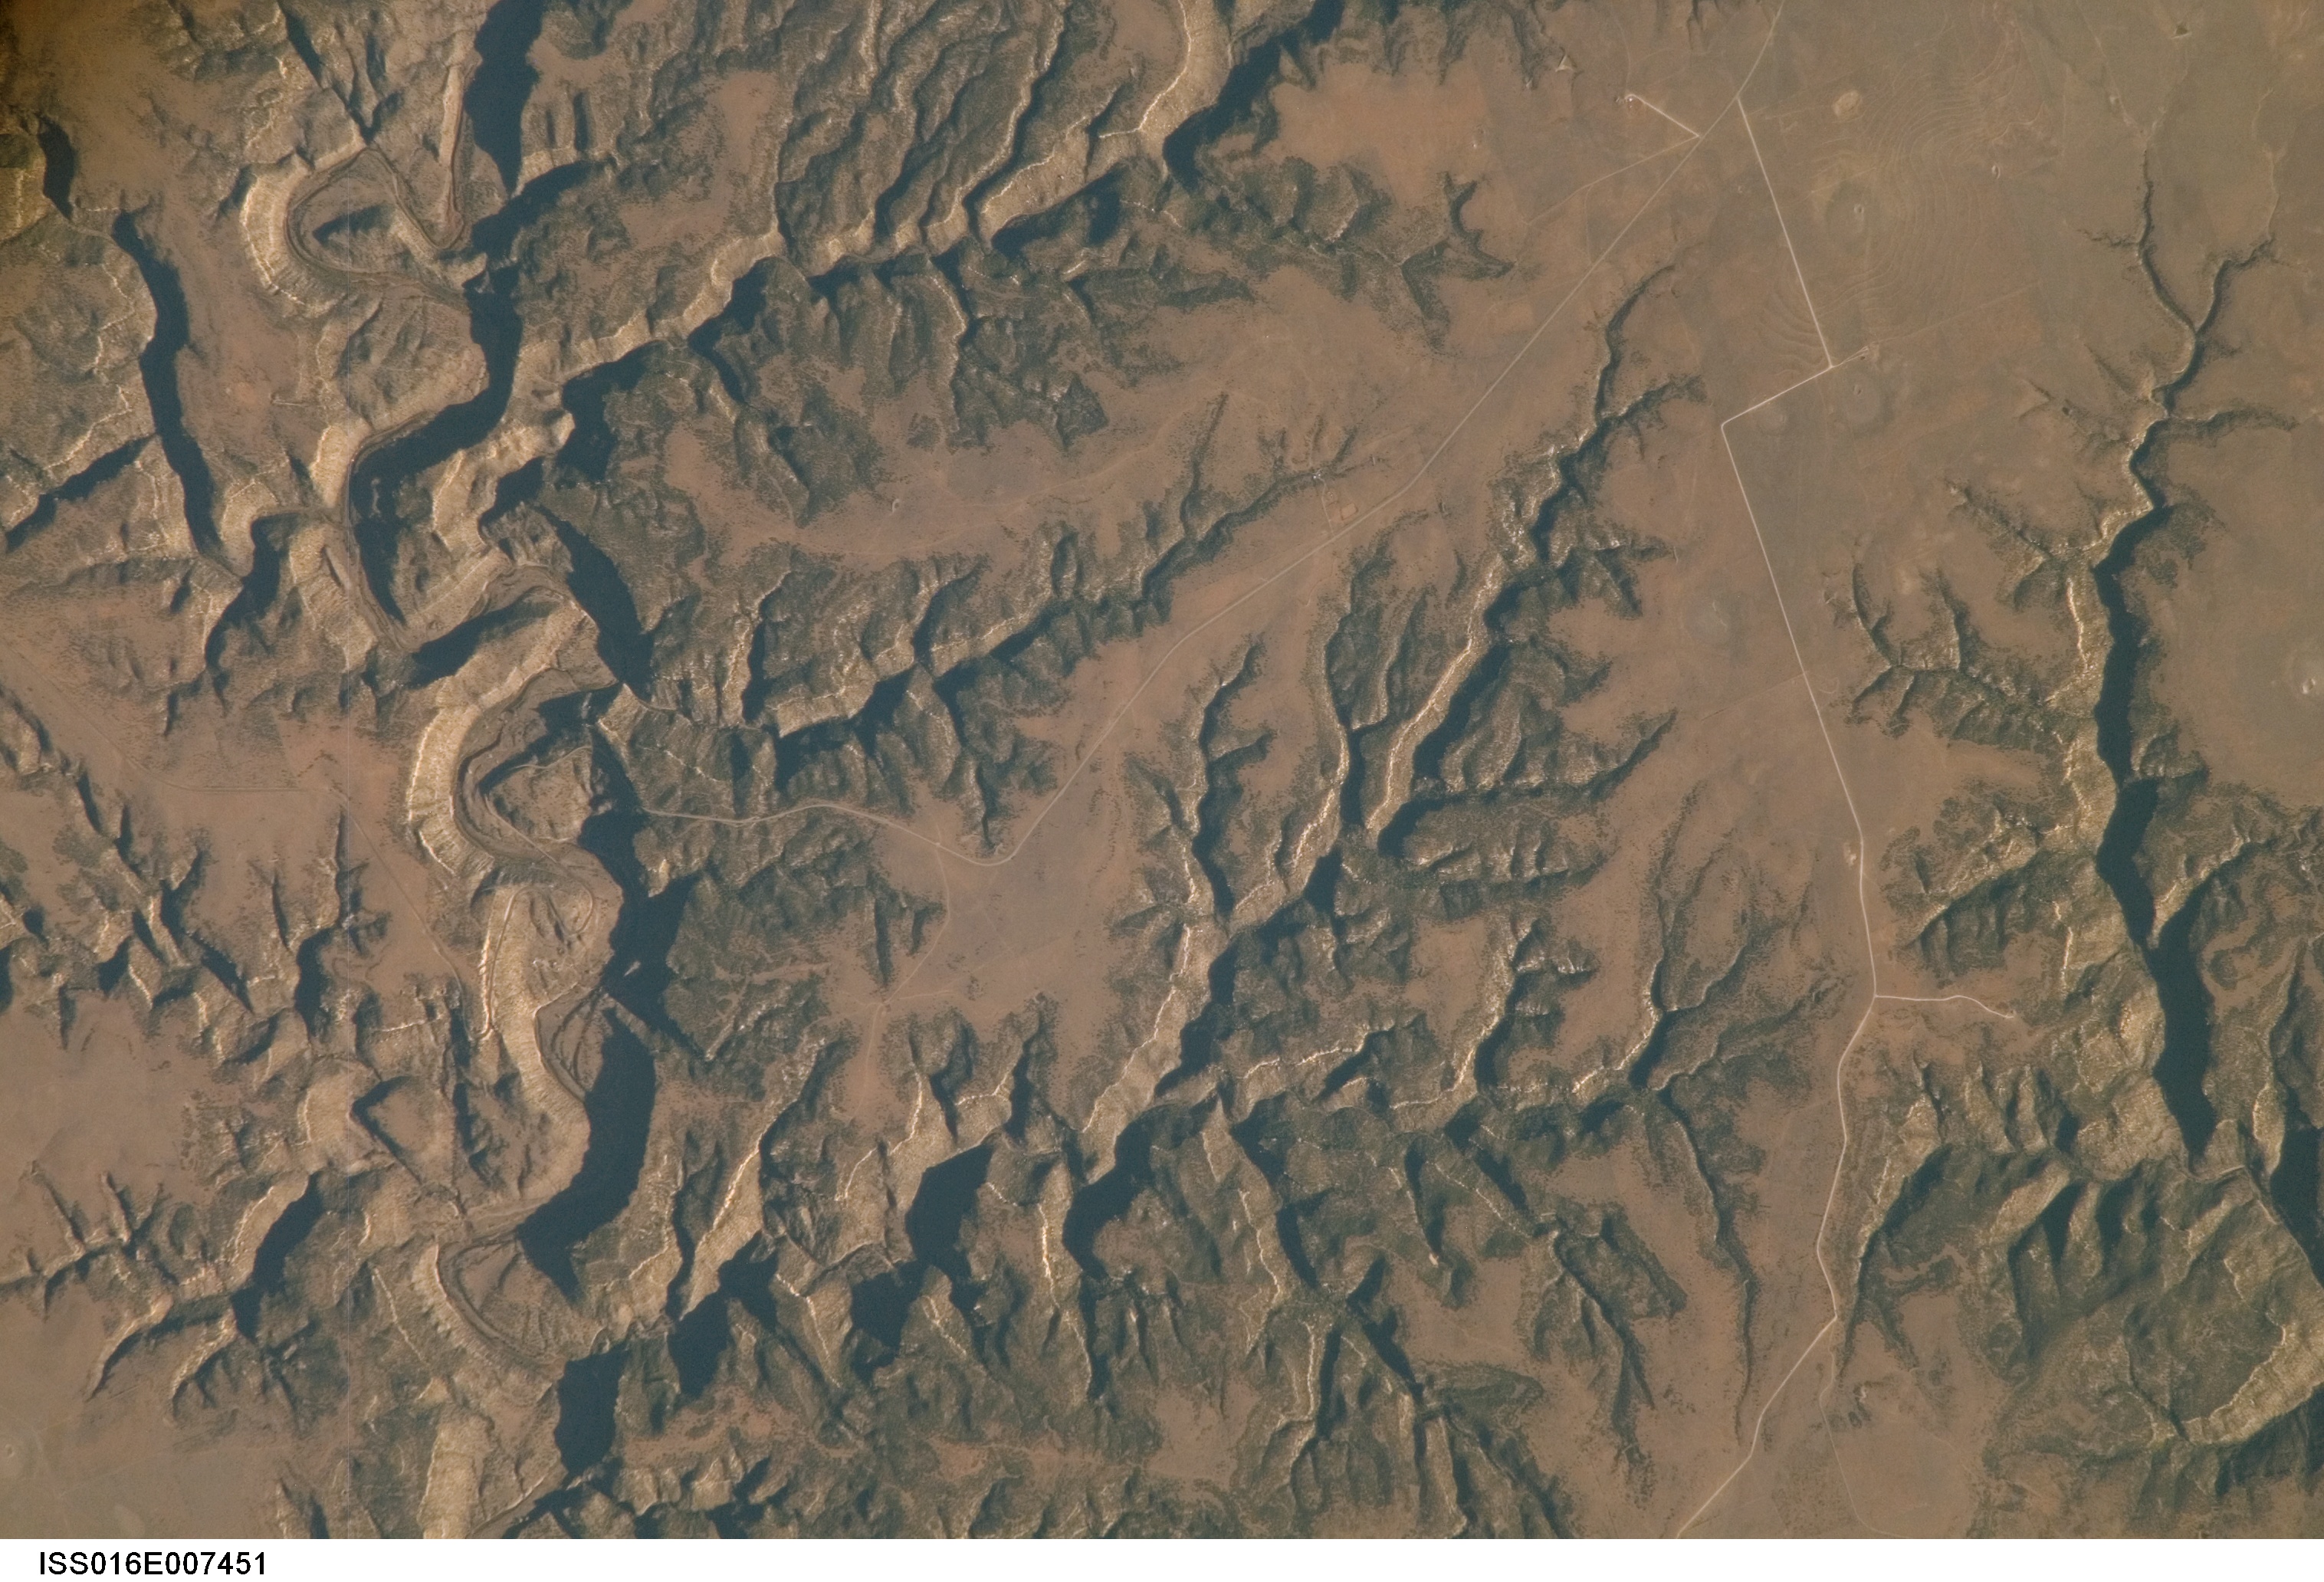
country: USA-NEW MEXICO
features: CANADIAN R., CANYONS, ROADS
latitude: 35.9
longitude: -104.3
